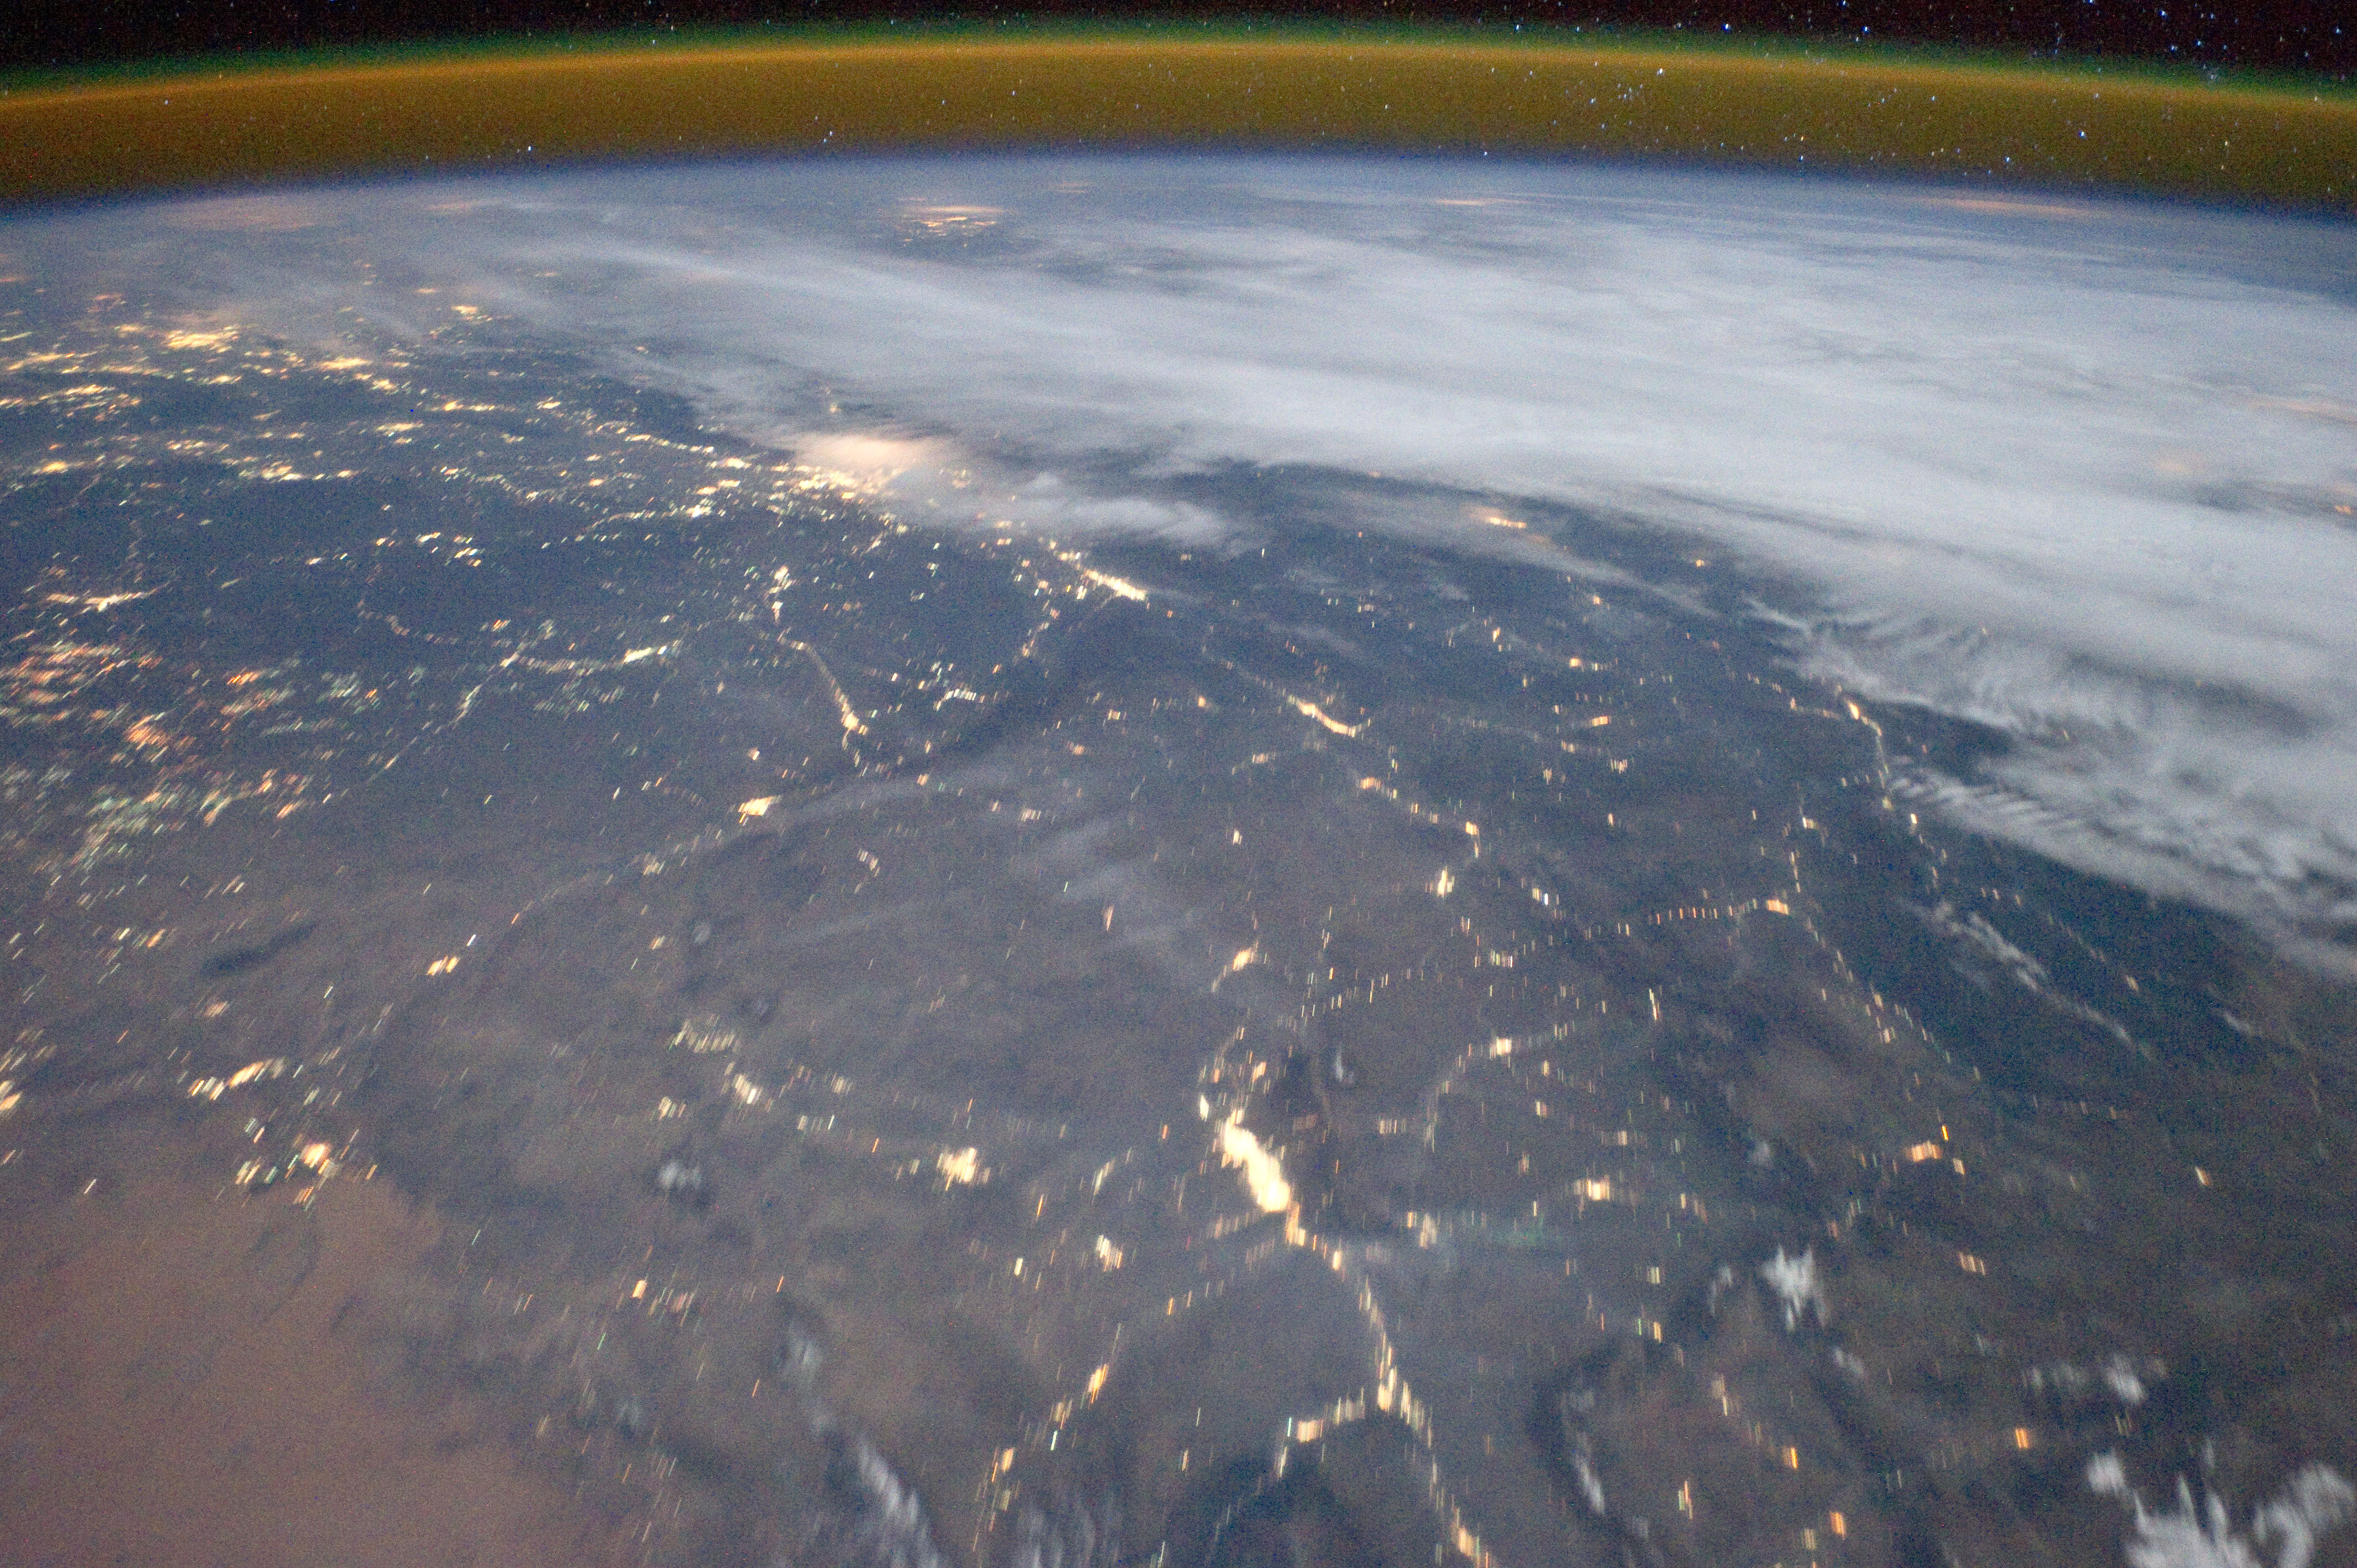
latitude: 36.6
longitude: 104.7
